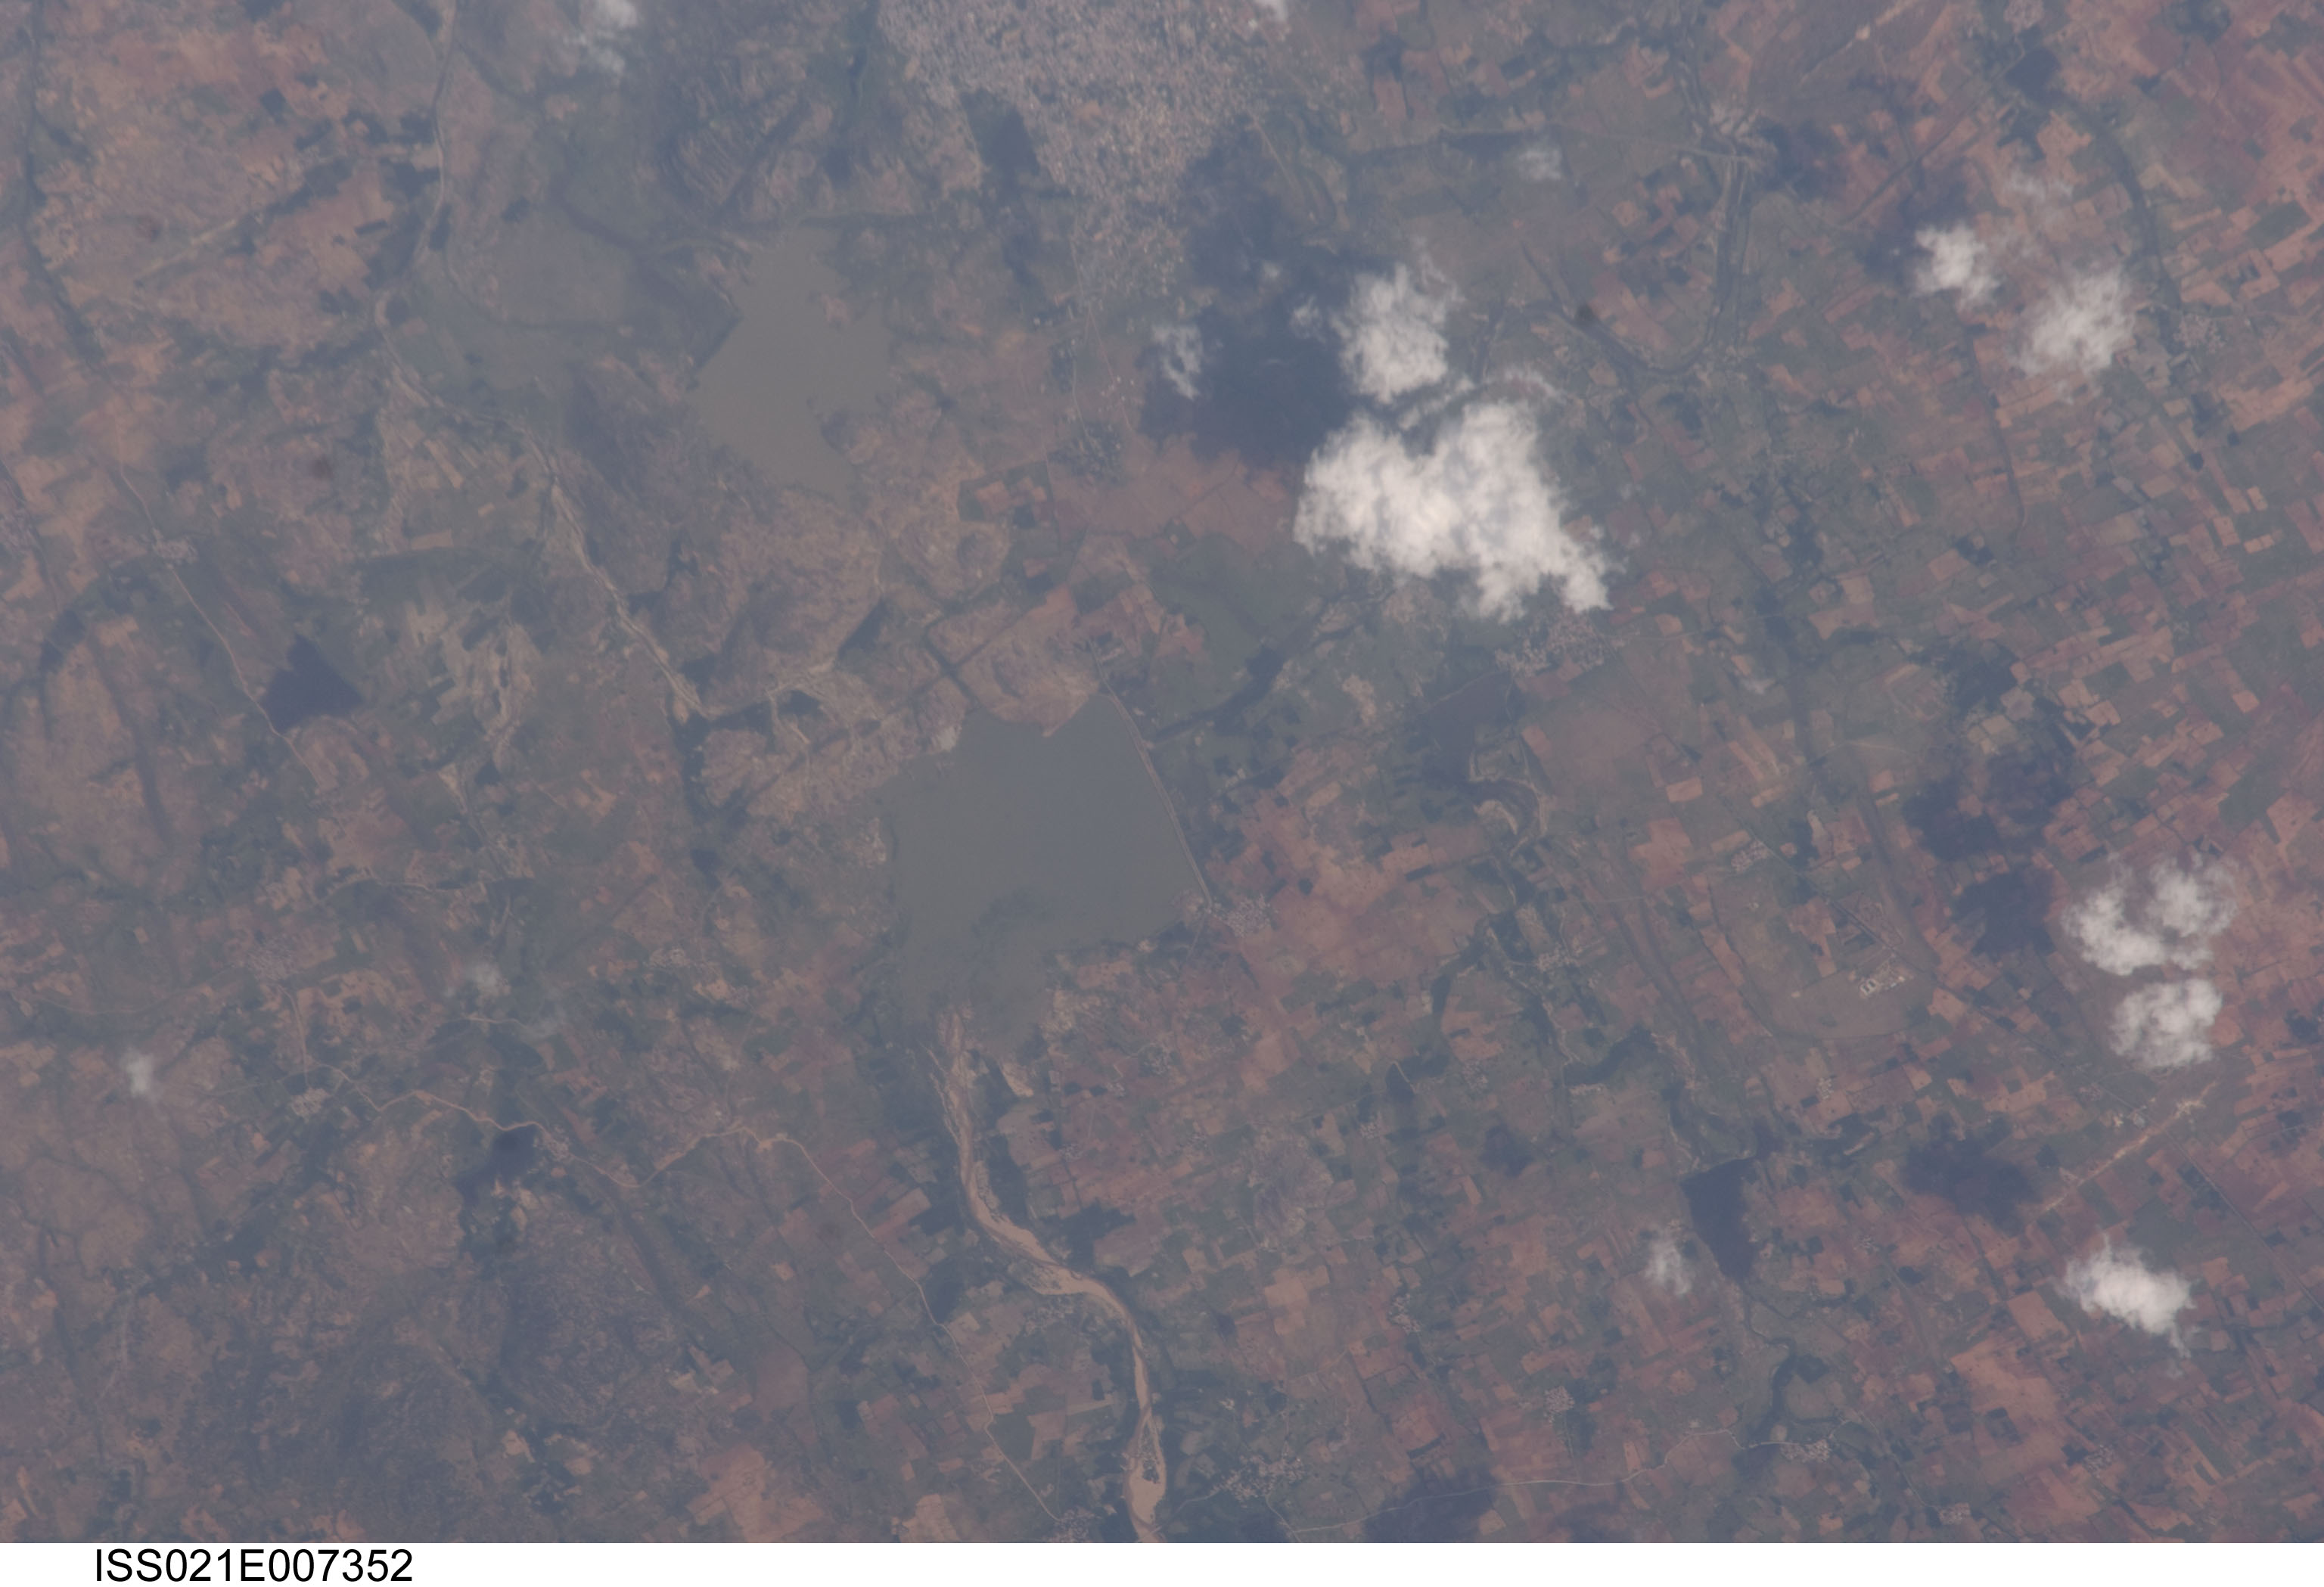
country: INDIA
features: DEVARKONDA, RESERVOIR, R., AGR.
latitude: 16.7
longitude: 78.9
